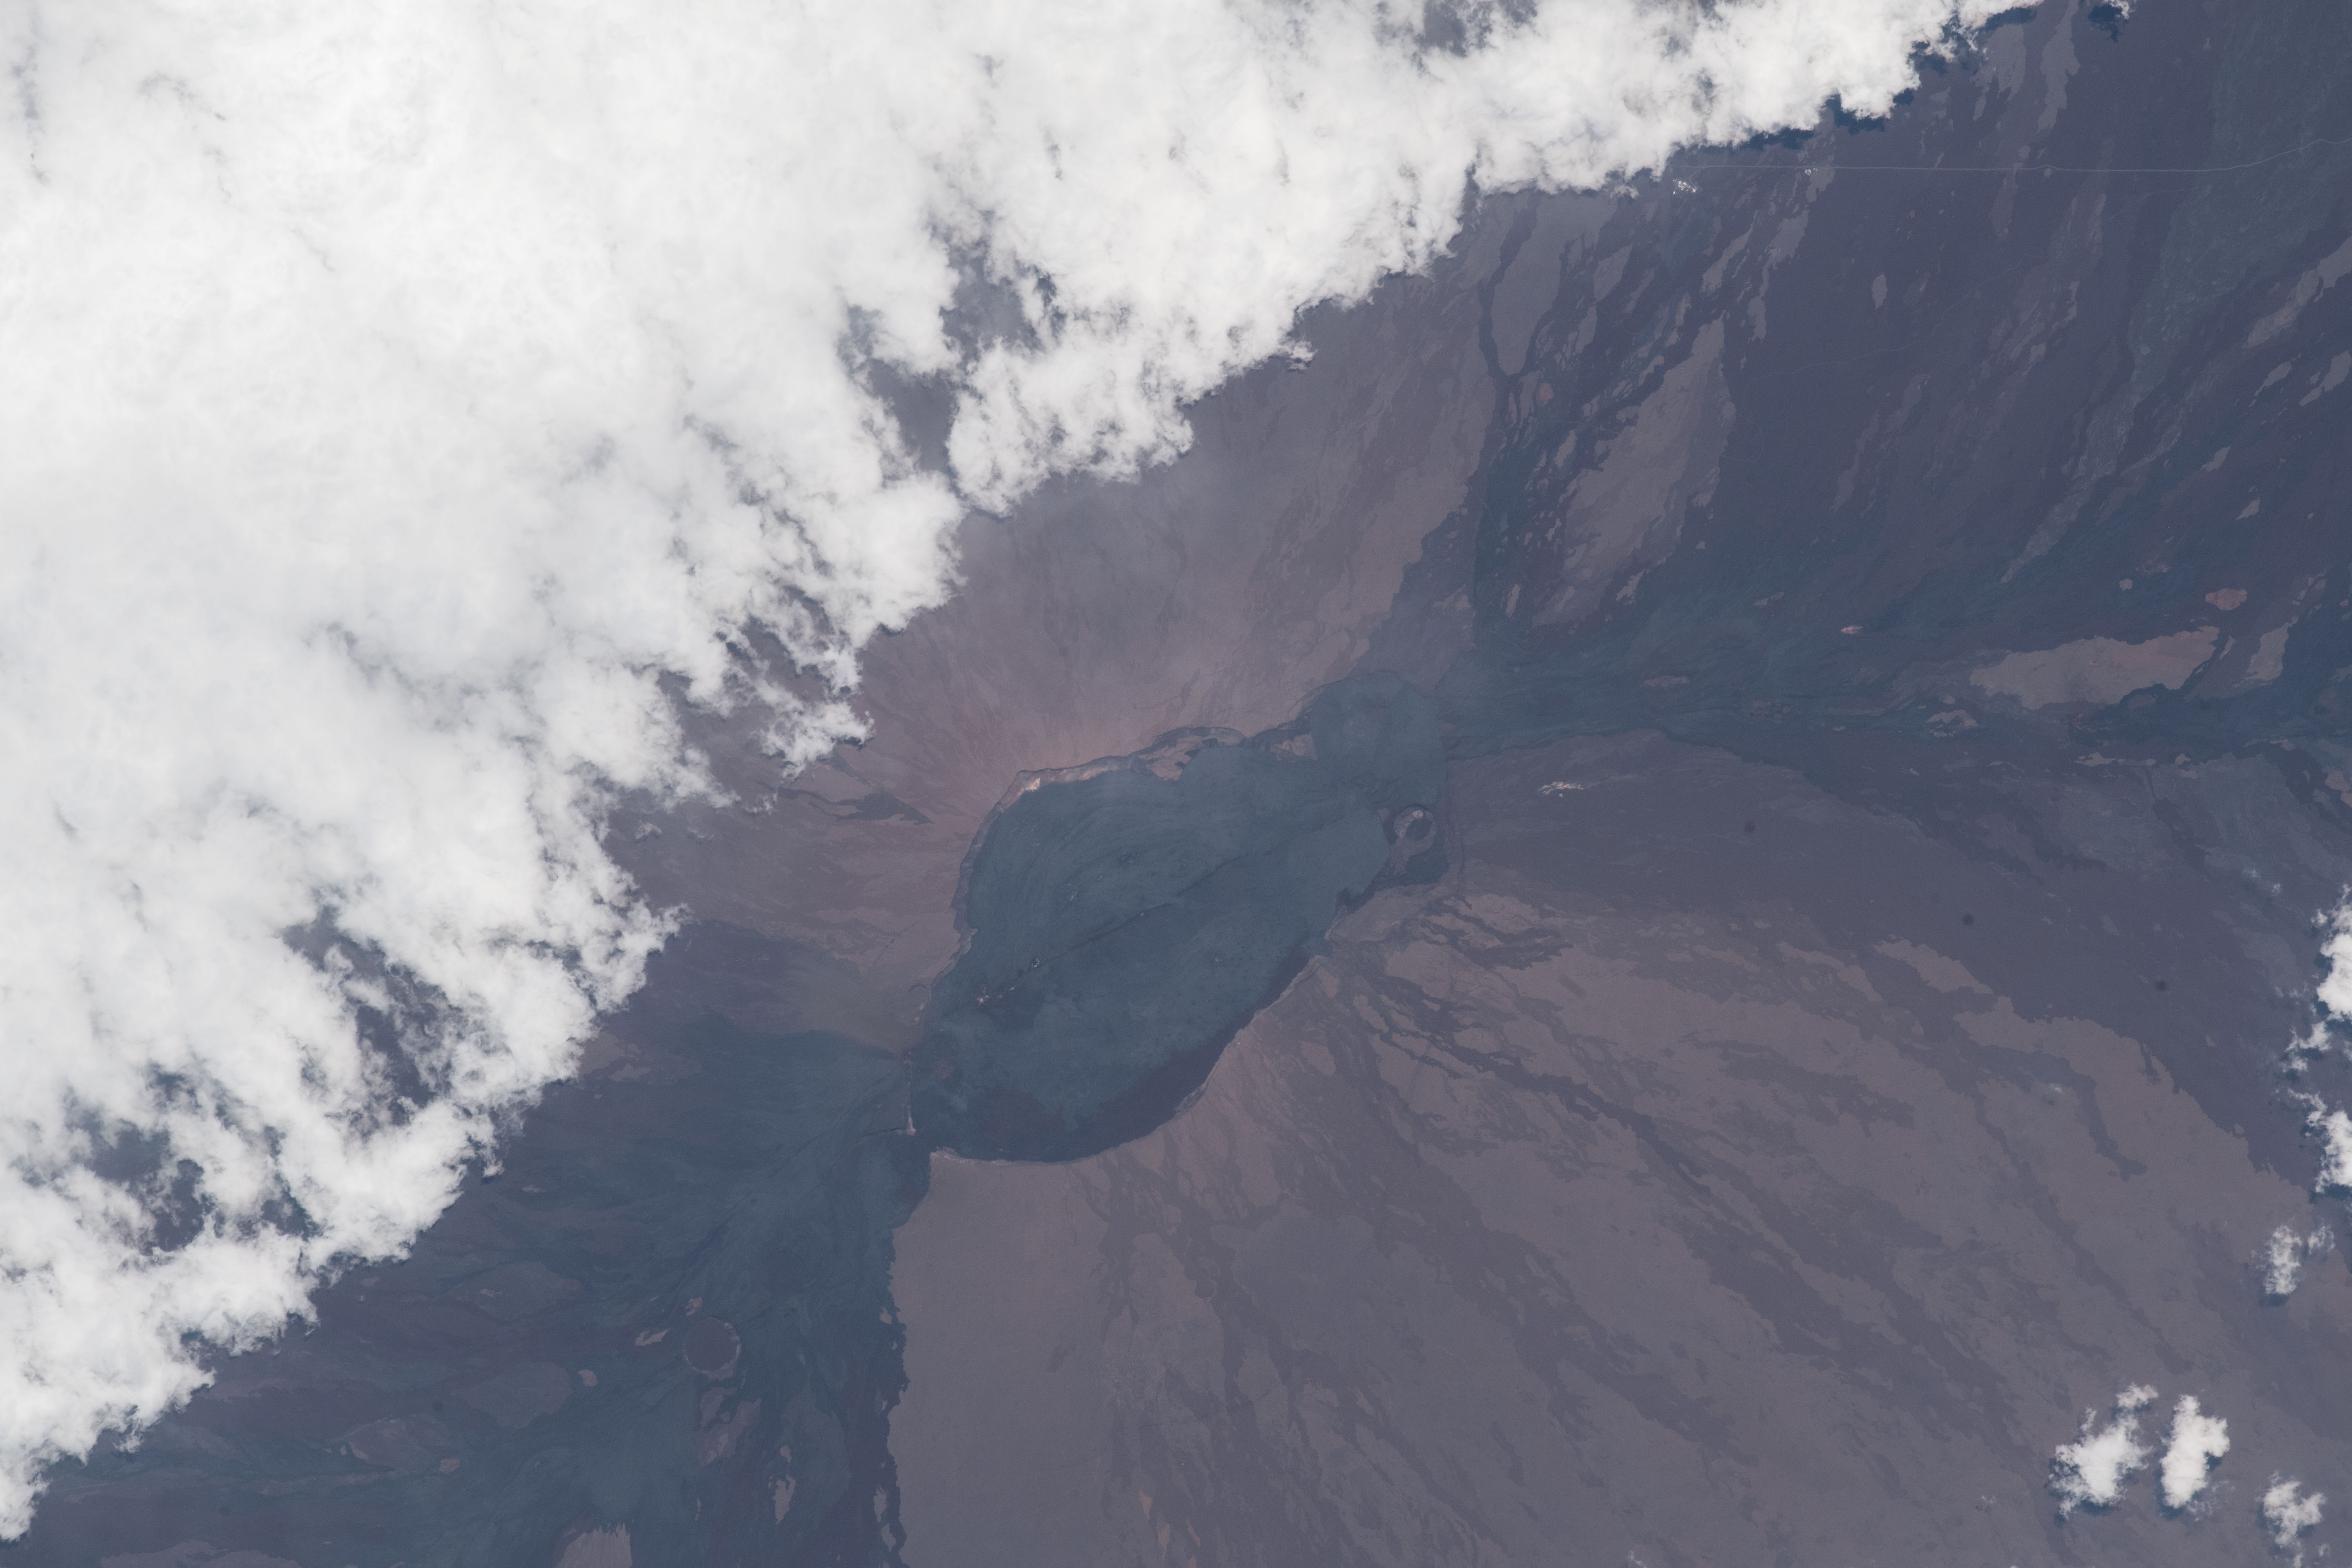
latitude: 19.5
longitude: -155.6
